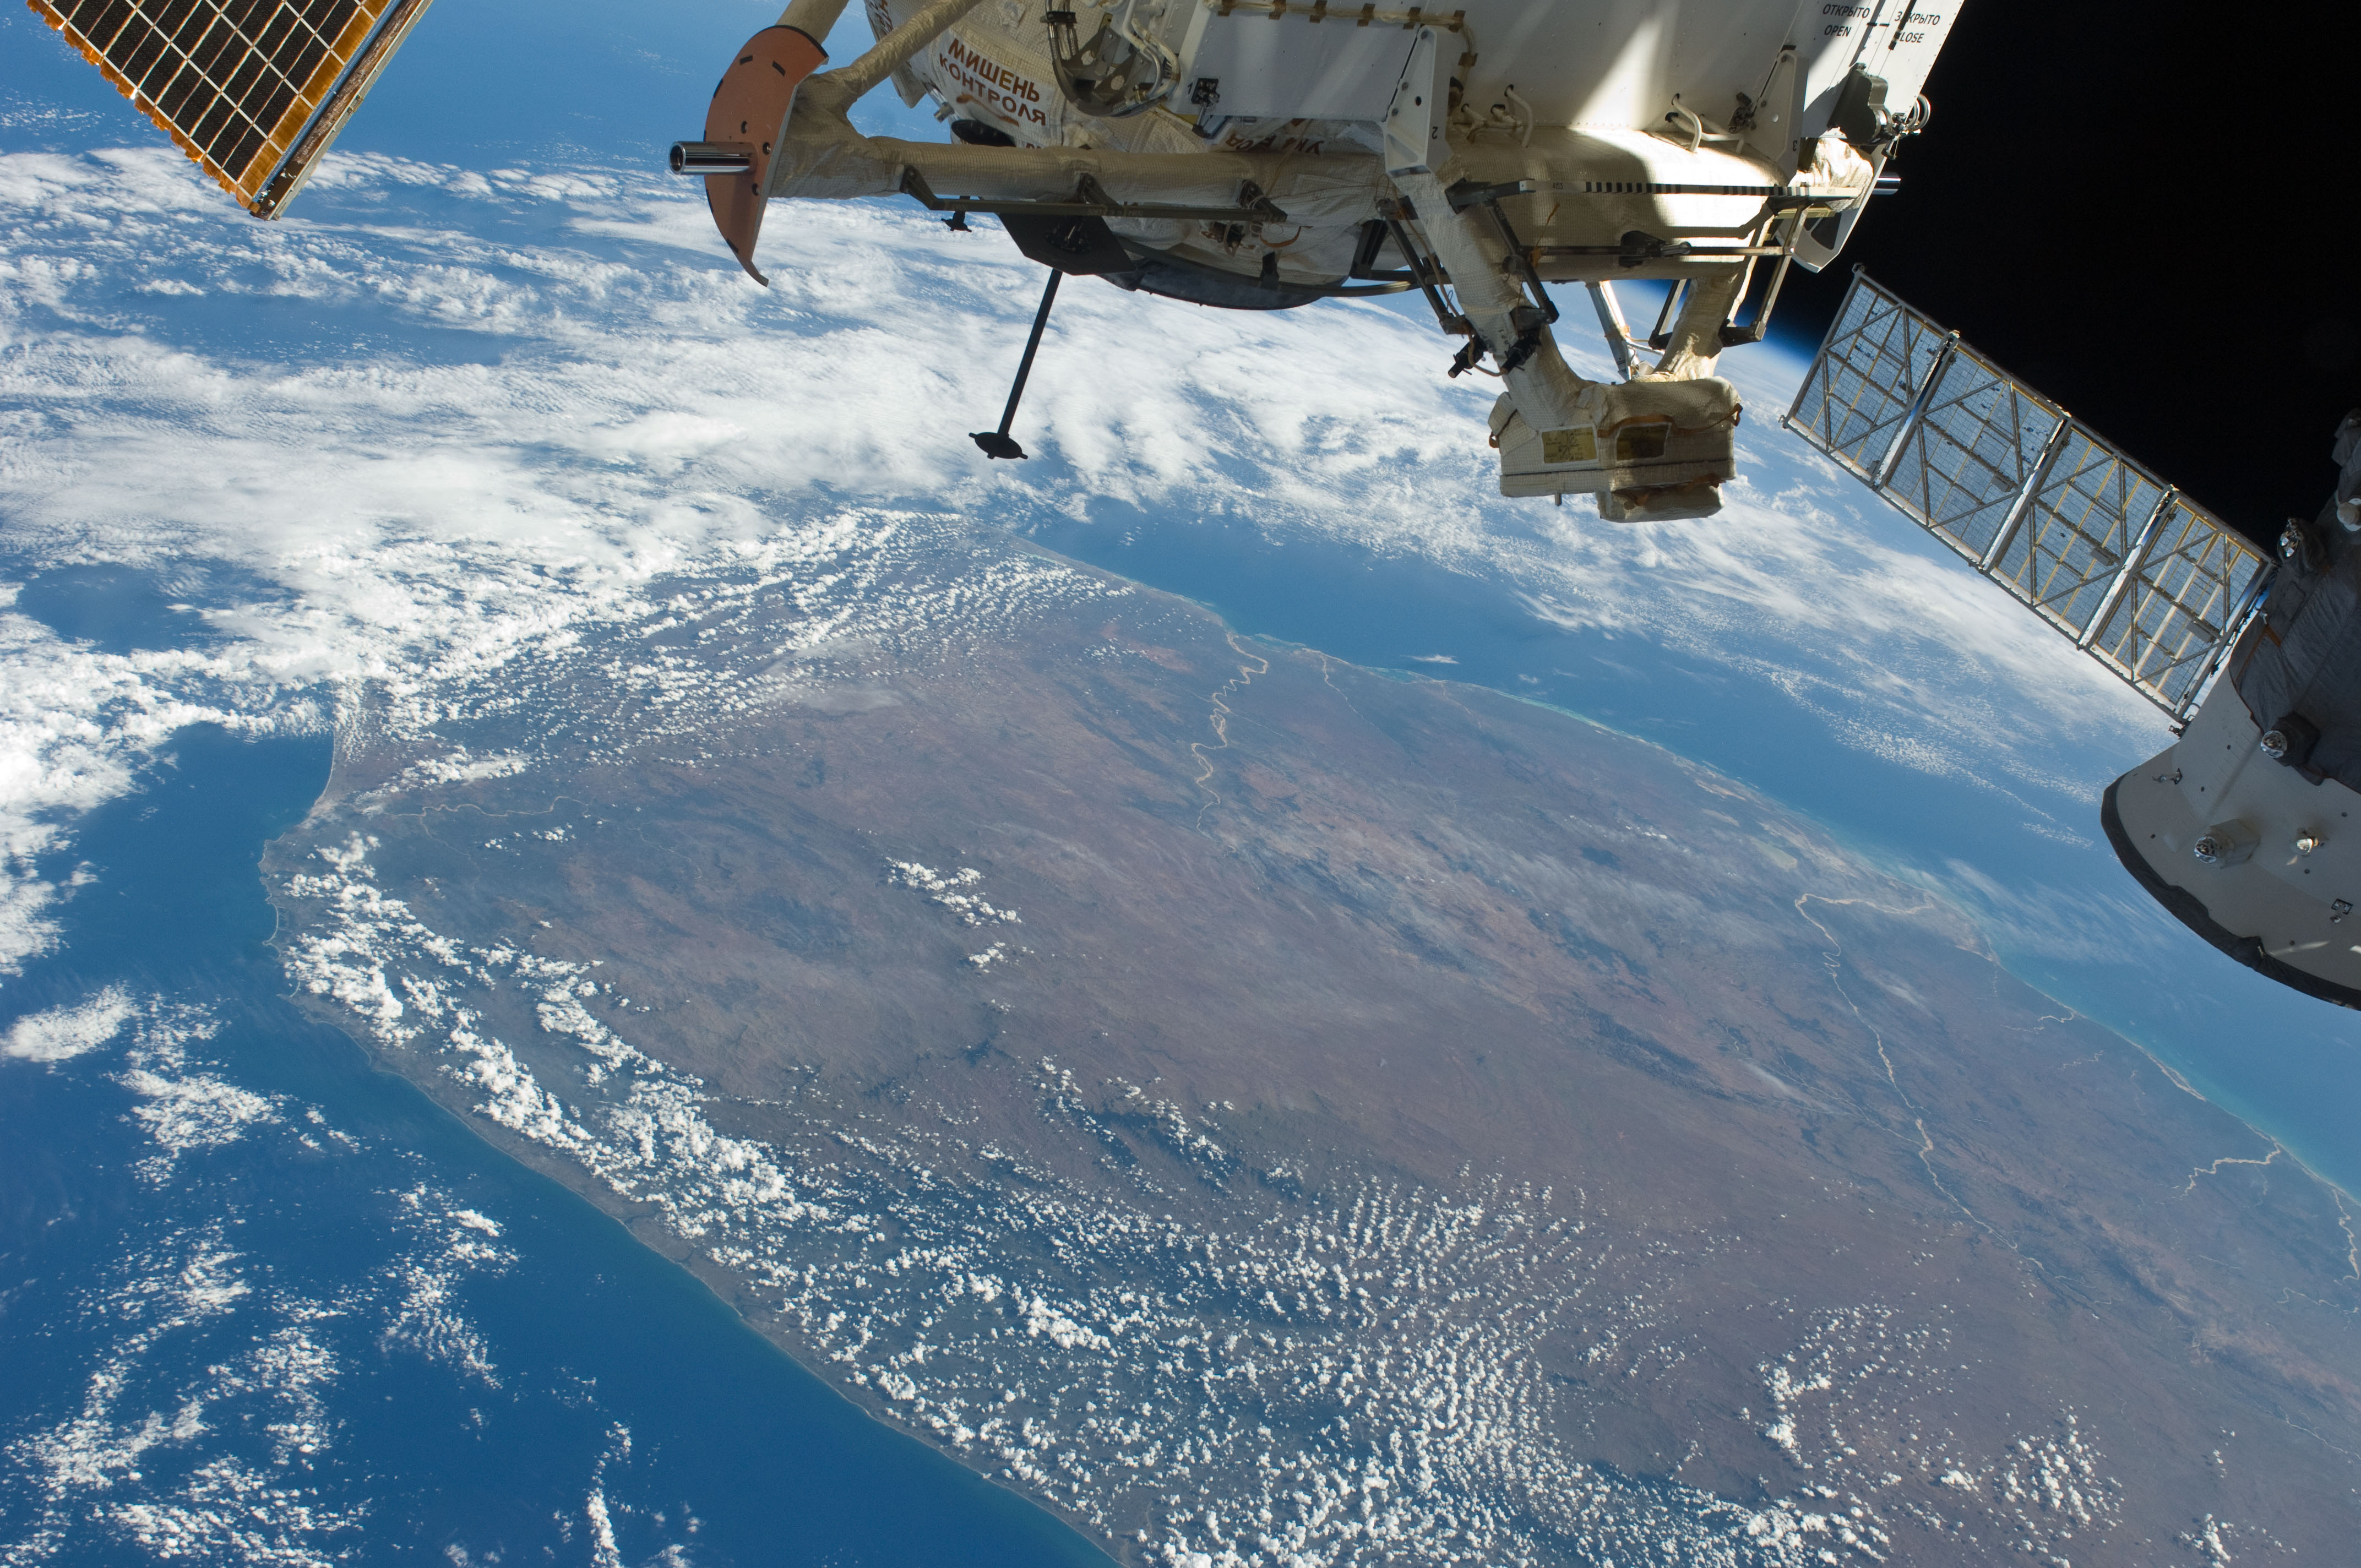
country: MADAGASCAR
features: ISALO MASSIF, ISS, MANGOKY R., TSIRIBIHINA R.
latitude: -23.5
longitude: 44.5
